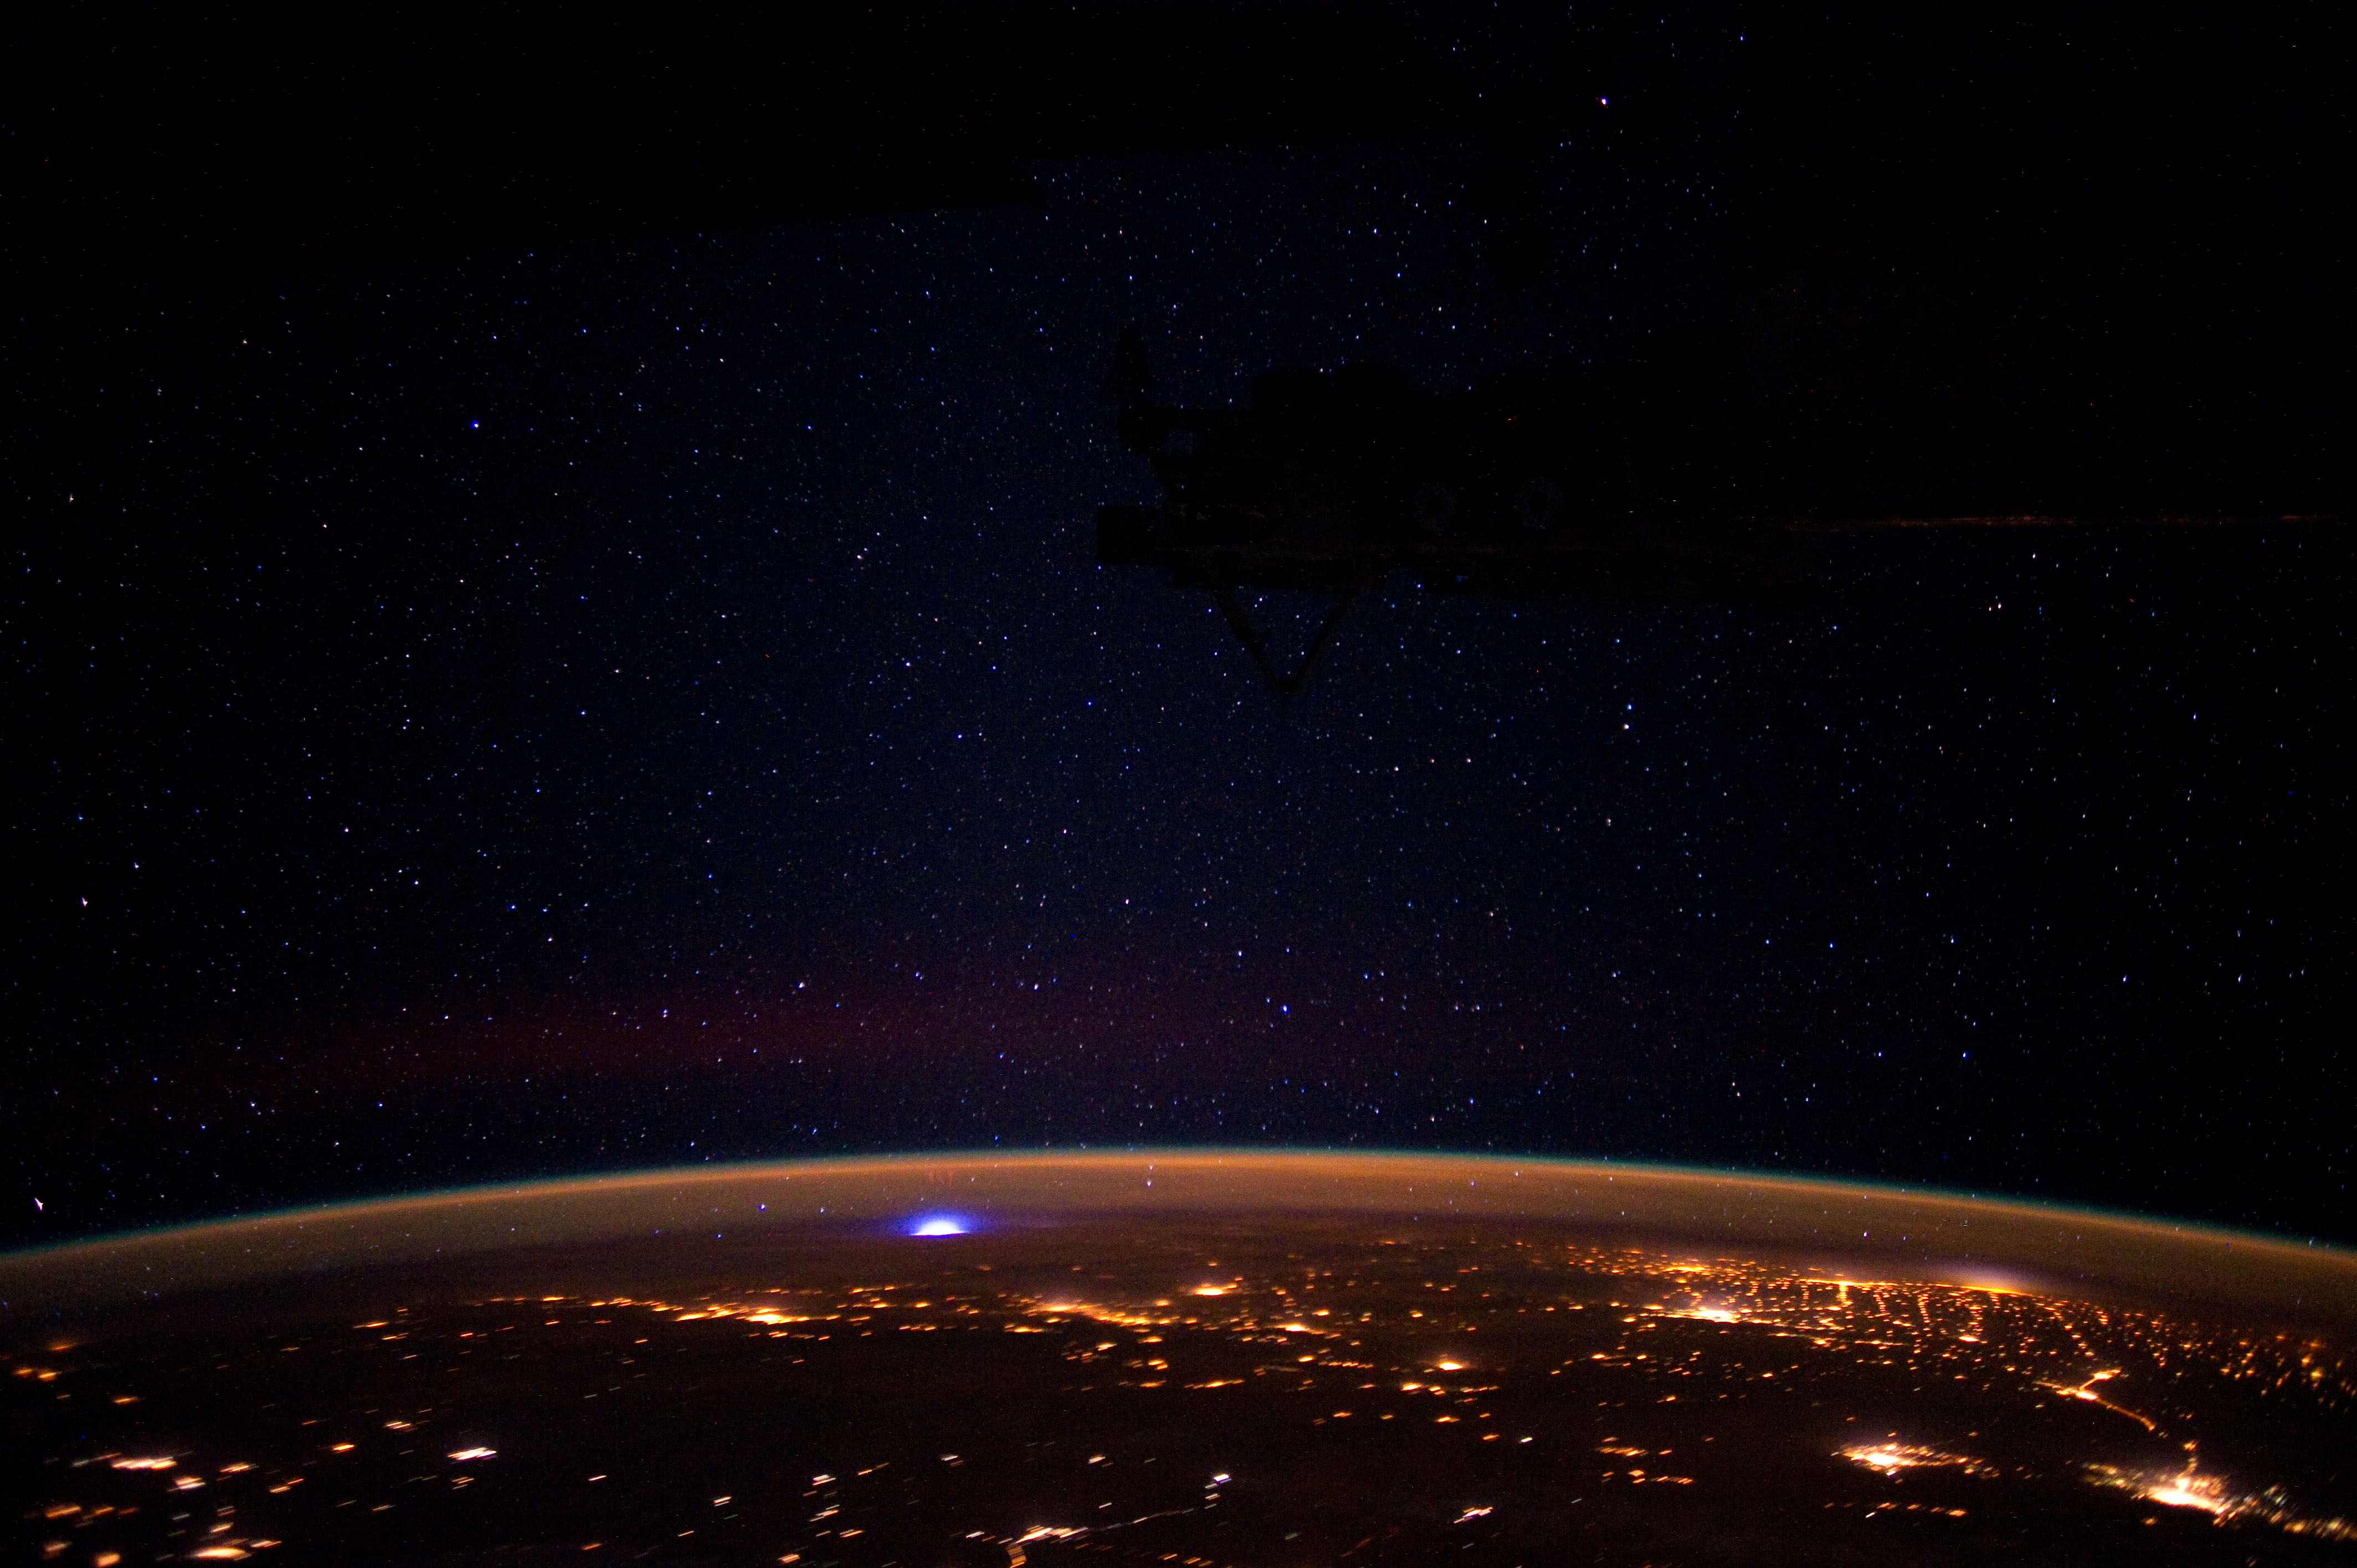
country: ARGENTINA
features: SPRITE, LIGHTNING, AIRGLOW, LIMB, CITY LIGHTS
